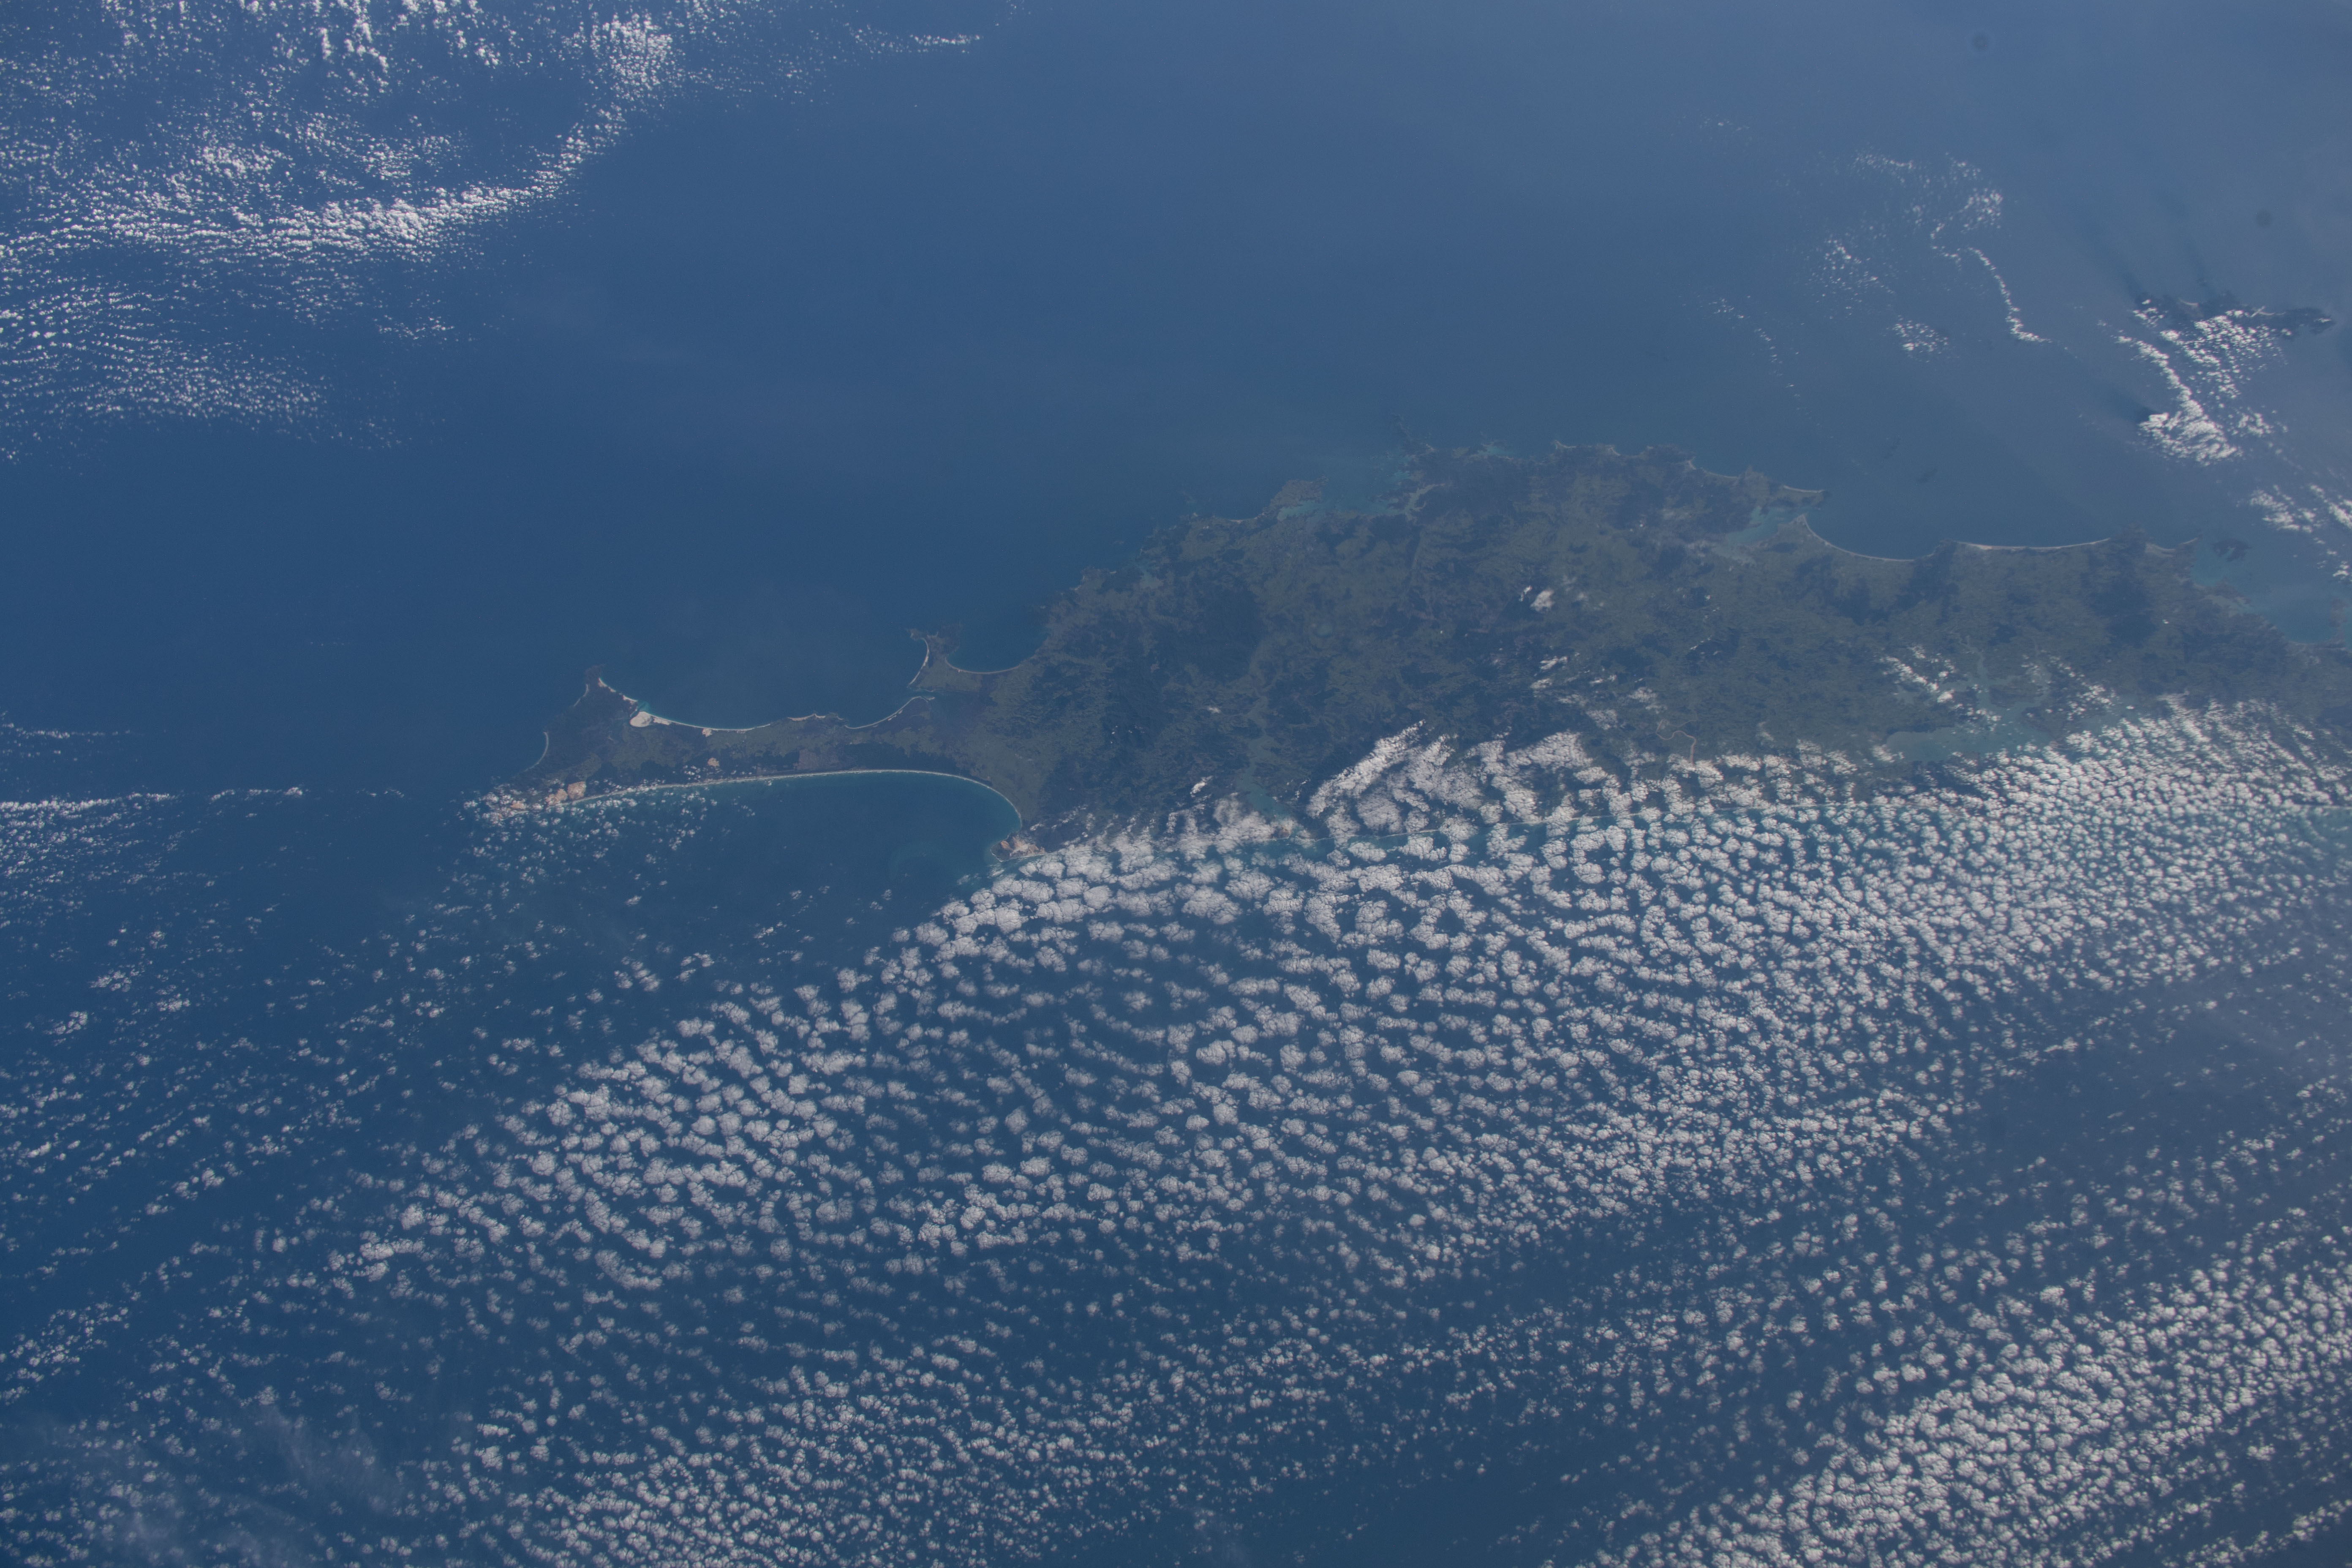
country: NEW ZEALAND-NI
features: NORTHLAND, HAURAKI GULF
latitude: -35.5
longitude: 173.5
